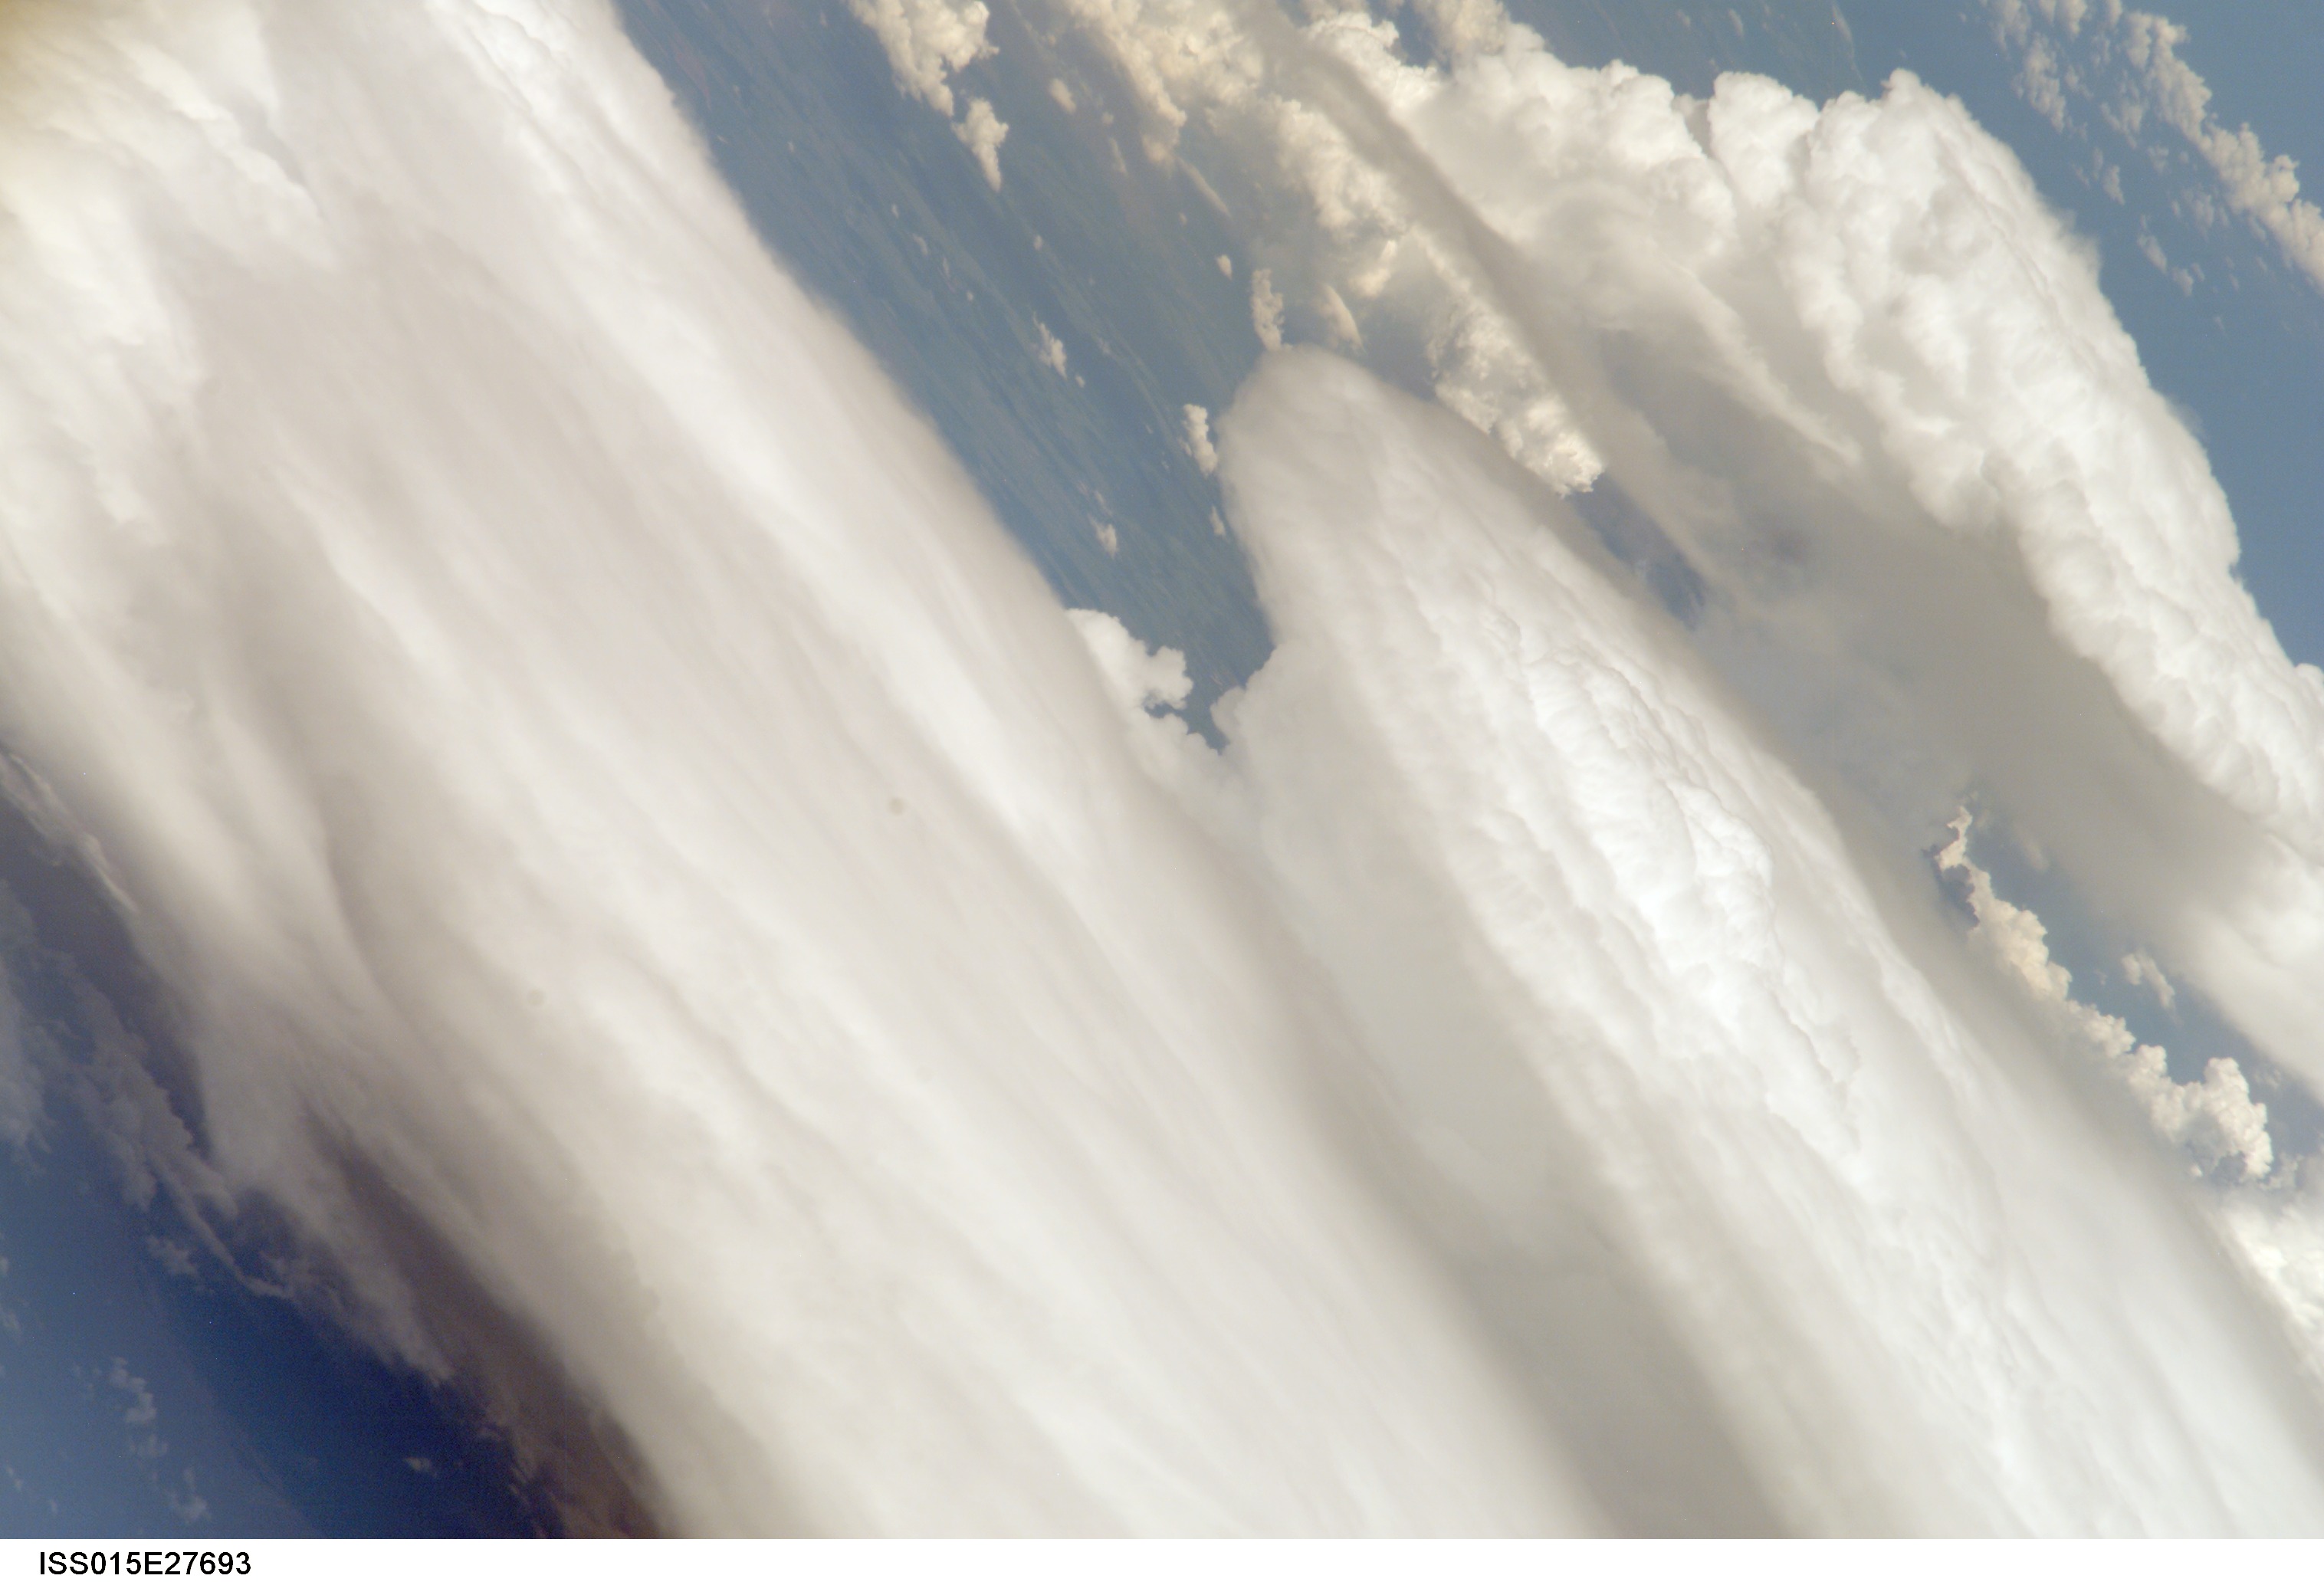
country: CUBA
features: THUNDERSTORM ANVILS
